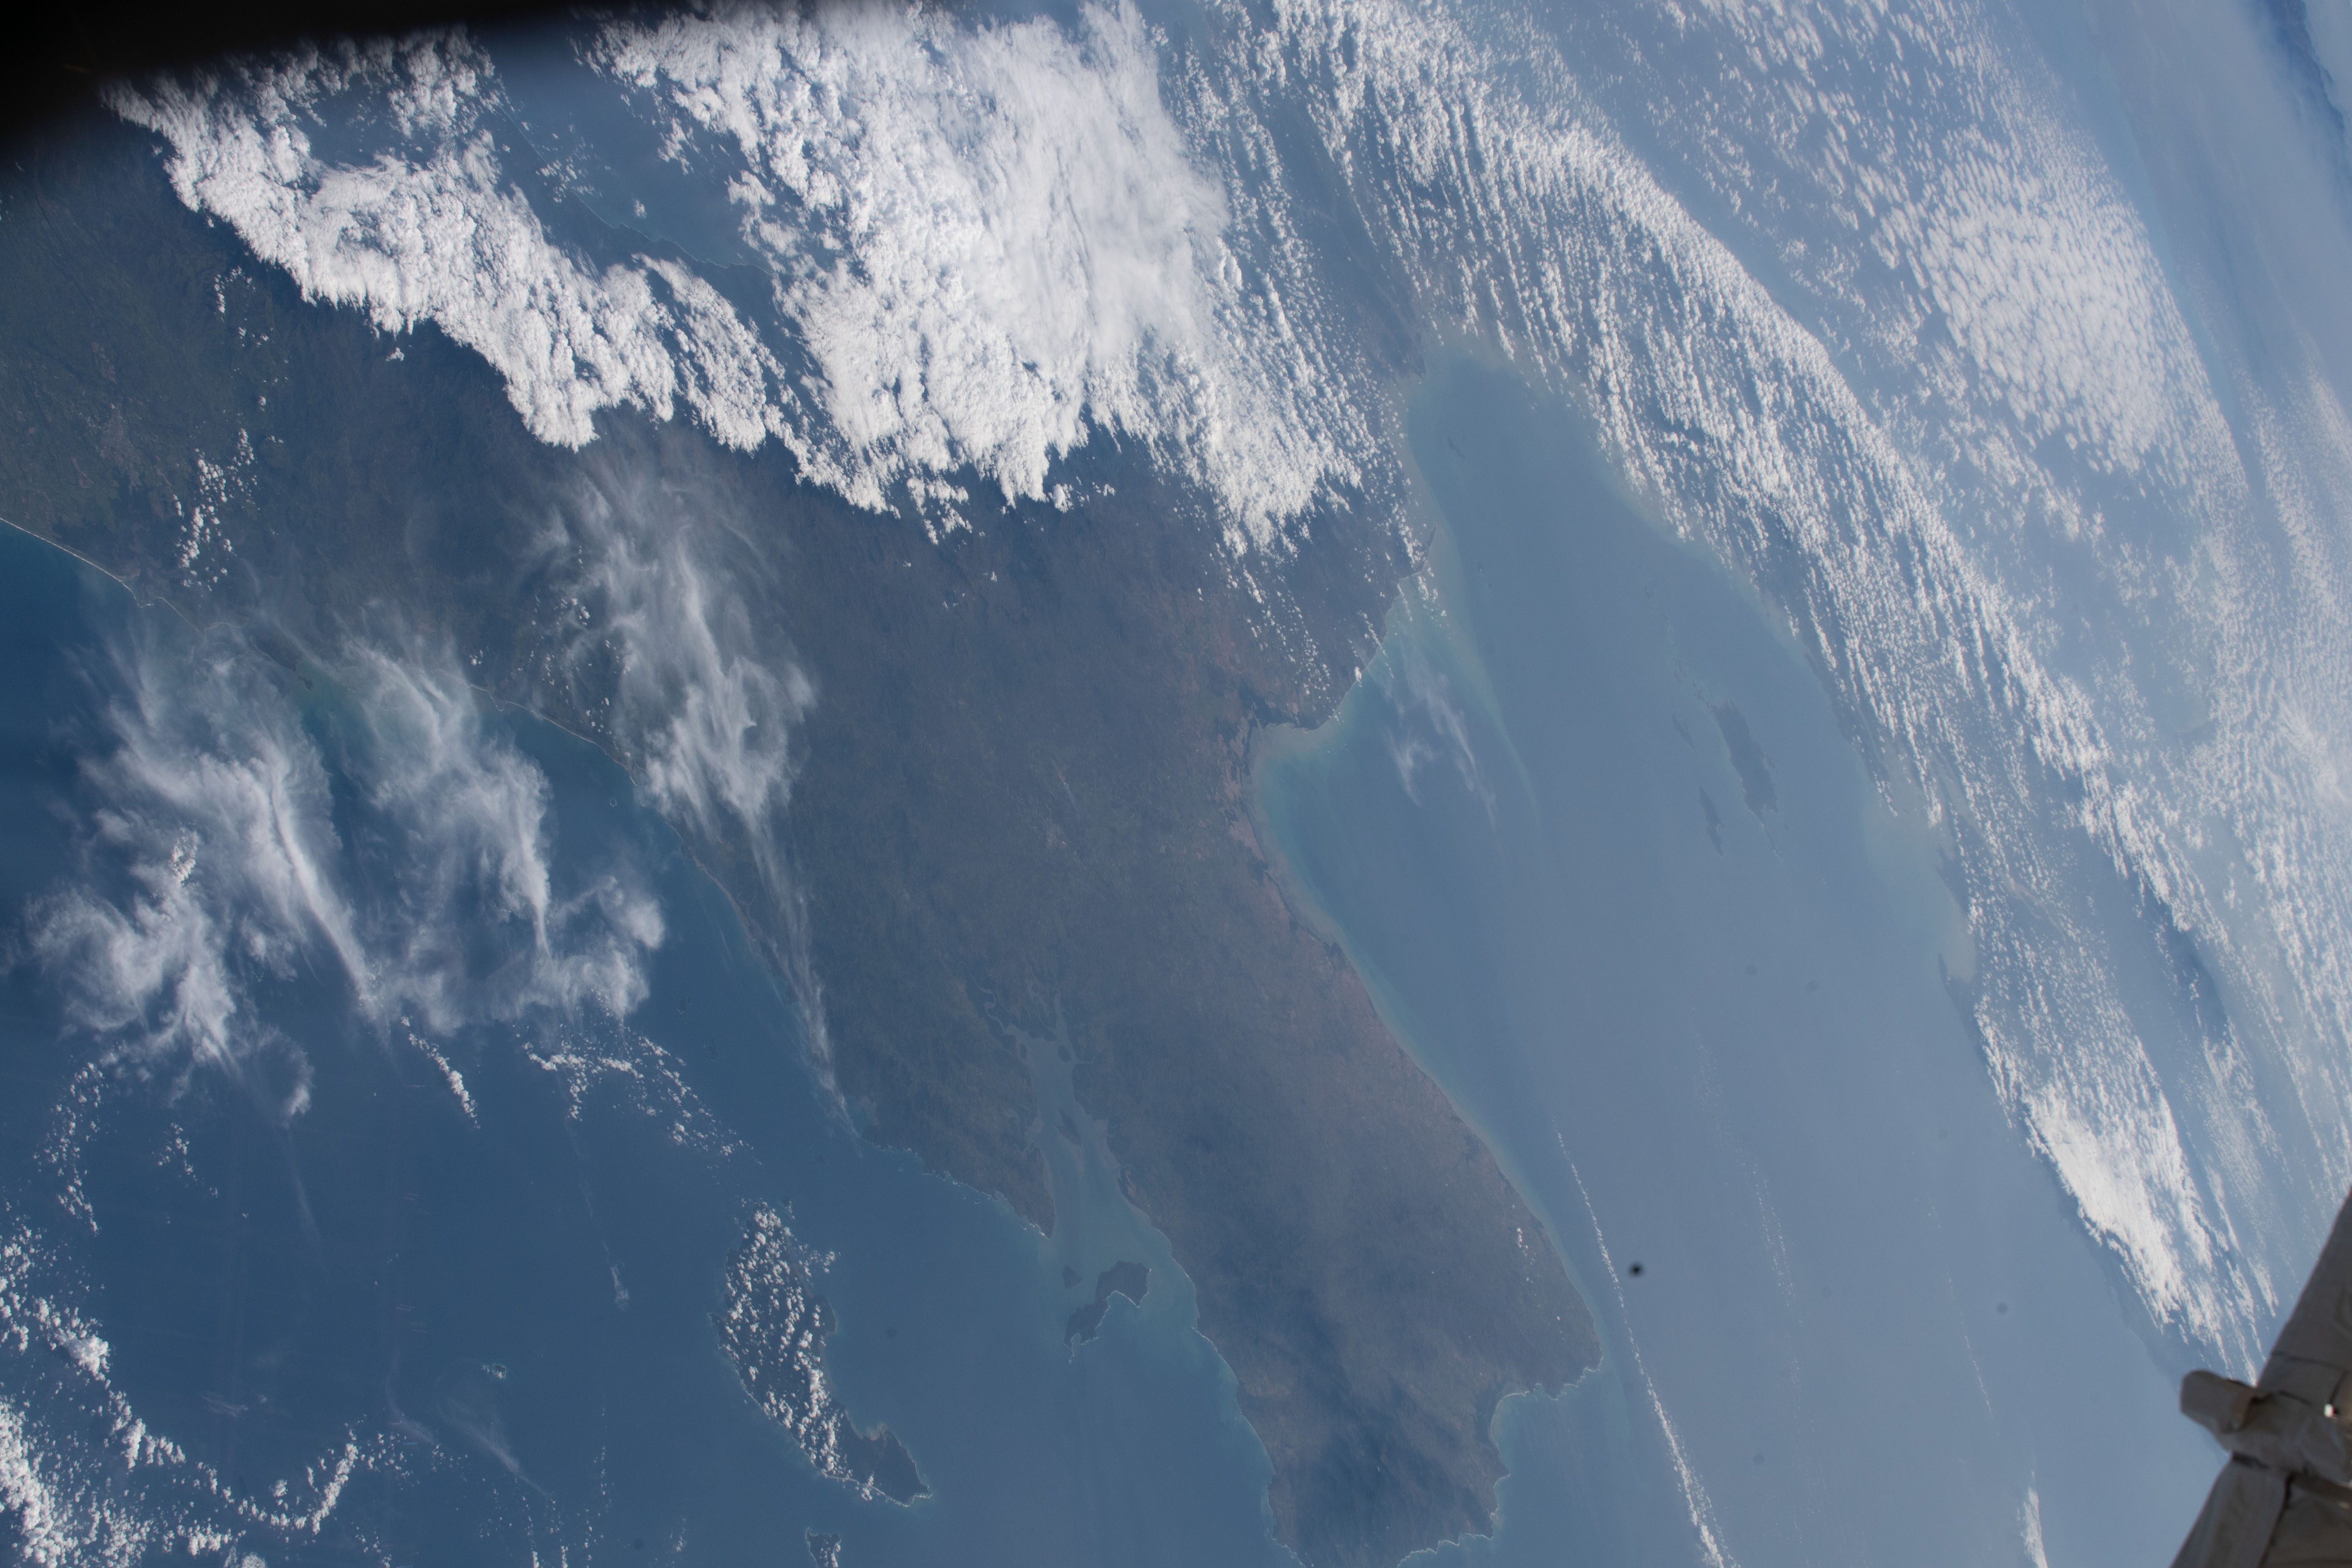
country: PANAMA
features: GULF OF PARITA, COIBA ISLAND, ISLA CEBACO, HUMEDALES DEL GOLFO DE MONTIJO
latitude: 8.2
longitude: -80.6
